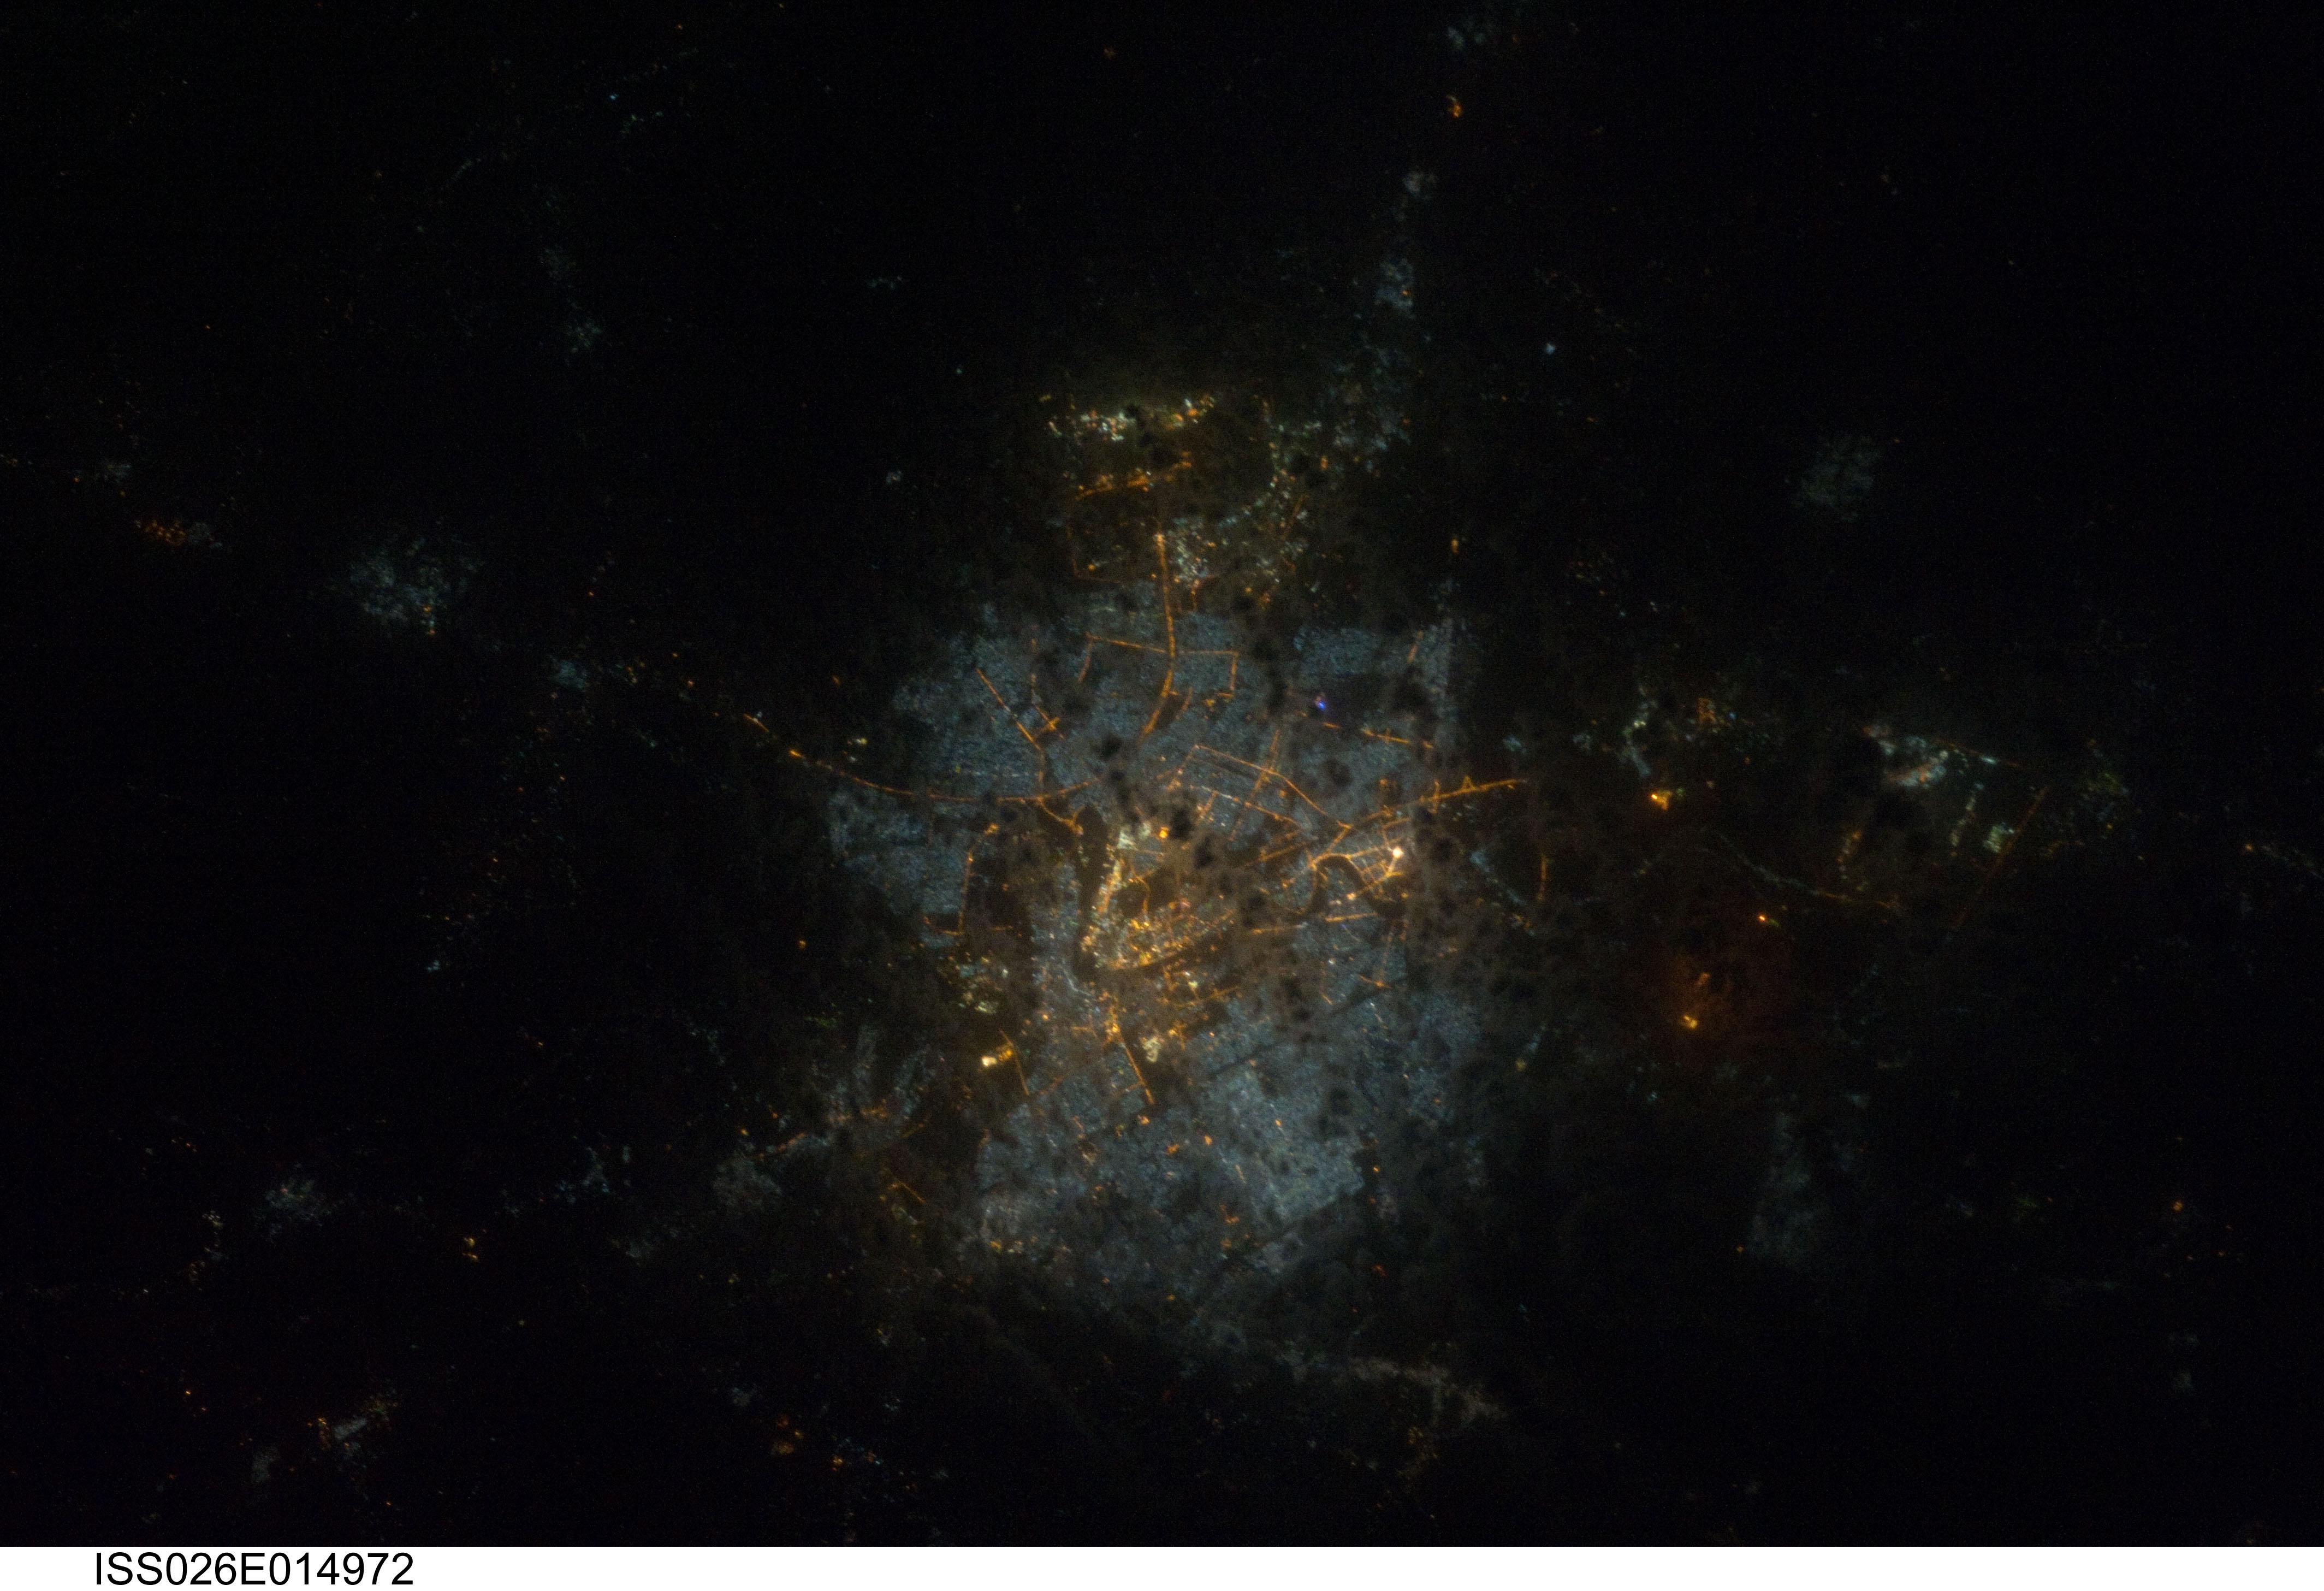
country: IRAQ
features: BAGHDAD AREA AT NIGHT
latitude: 33.3
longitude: 44.4
